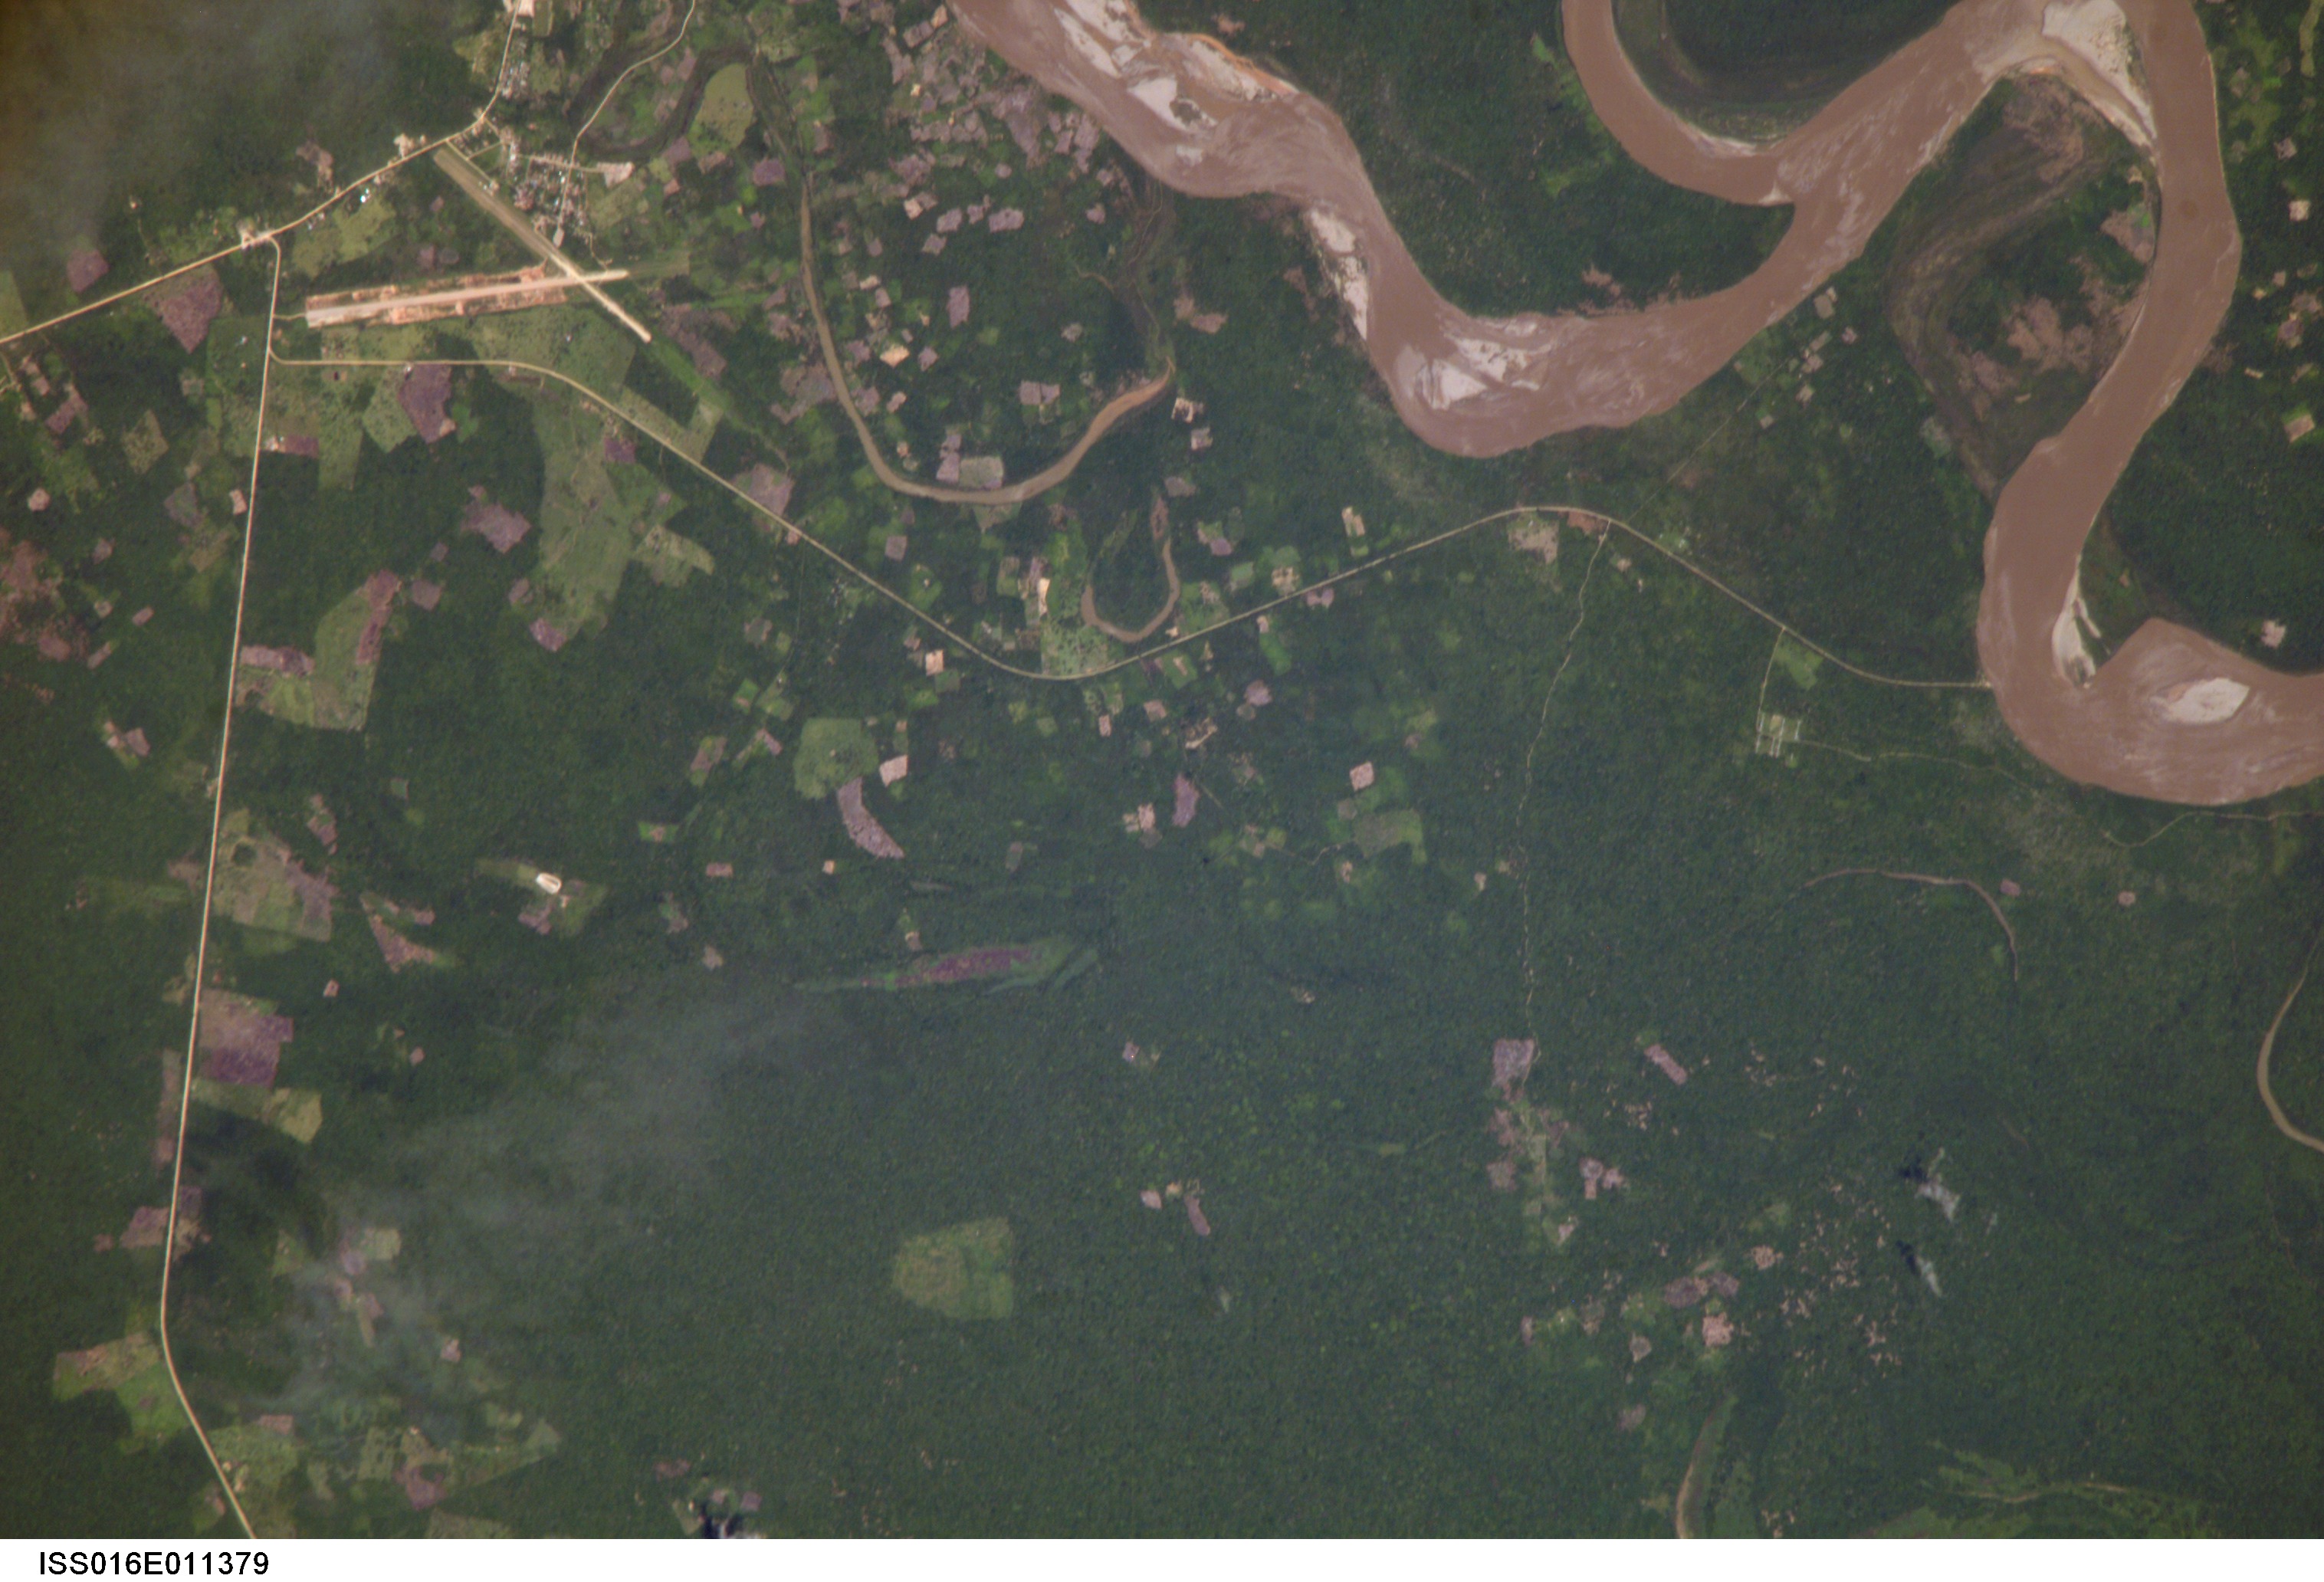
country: BOLIVIA
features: RURRENABAQUE, BENI R., AIRFIELD
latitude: -14.5
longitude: -67.5
